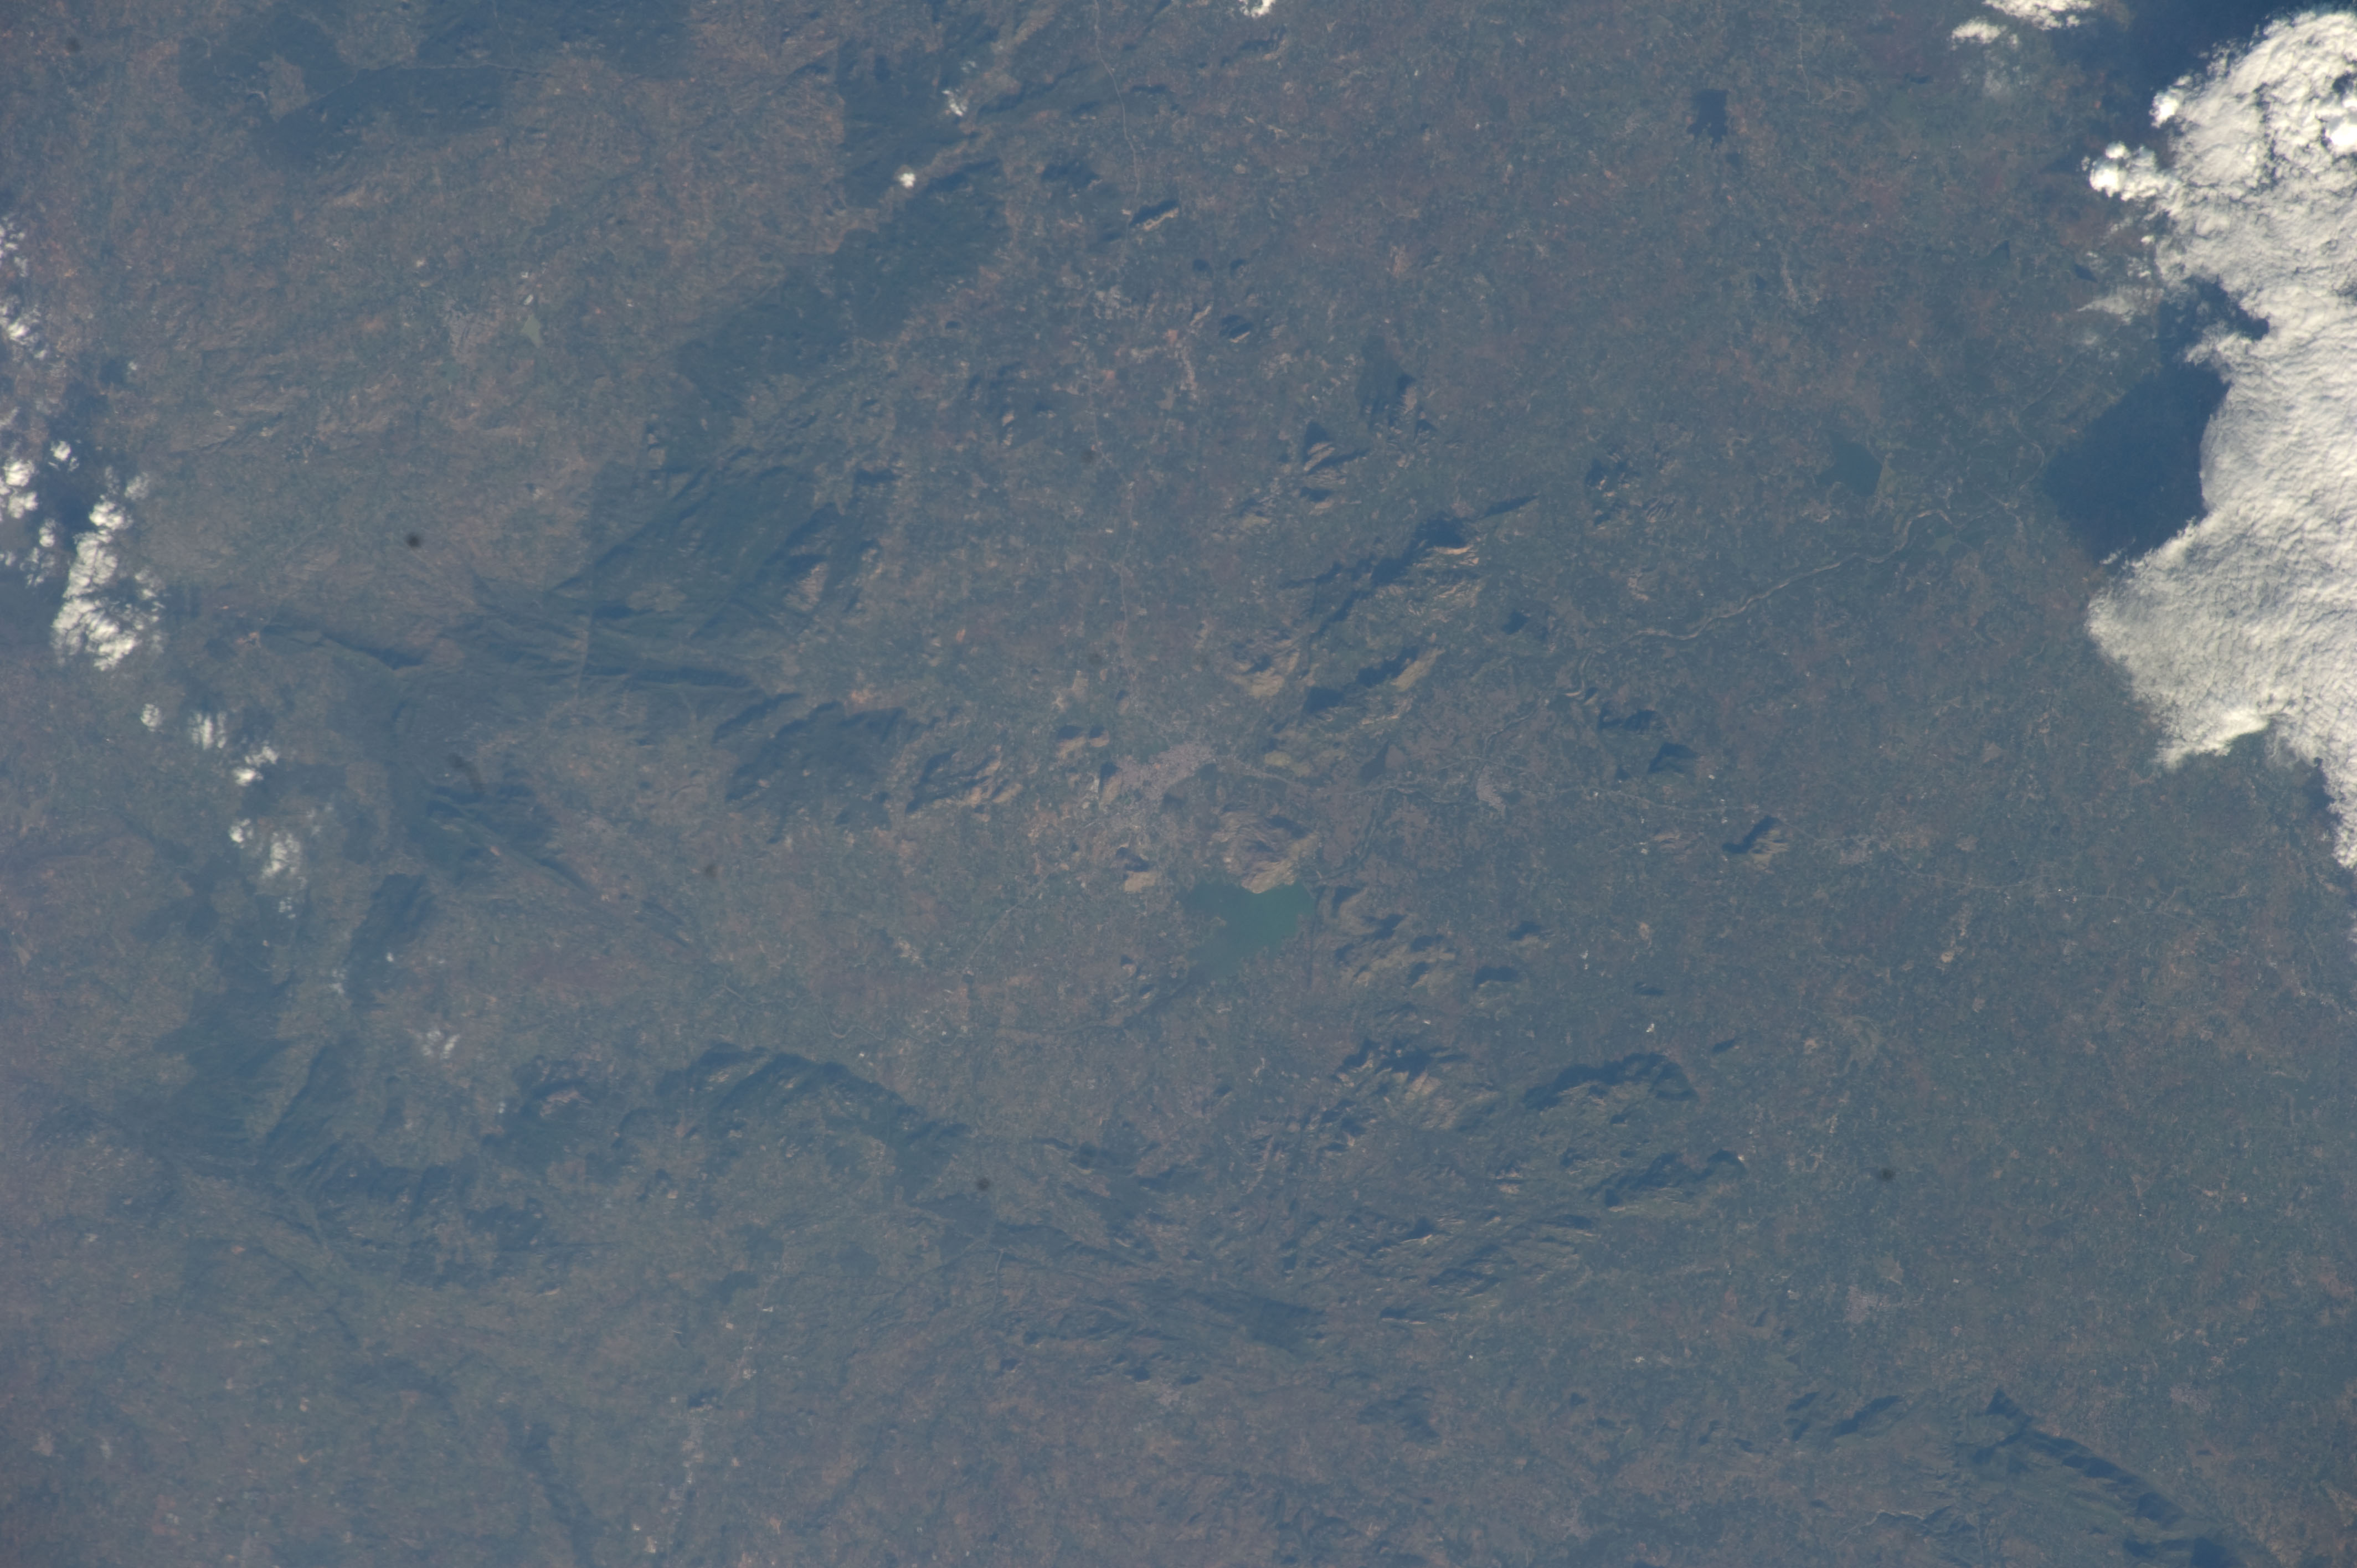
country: INDIA
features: CY.
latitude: 12.5
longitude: 78.2
